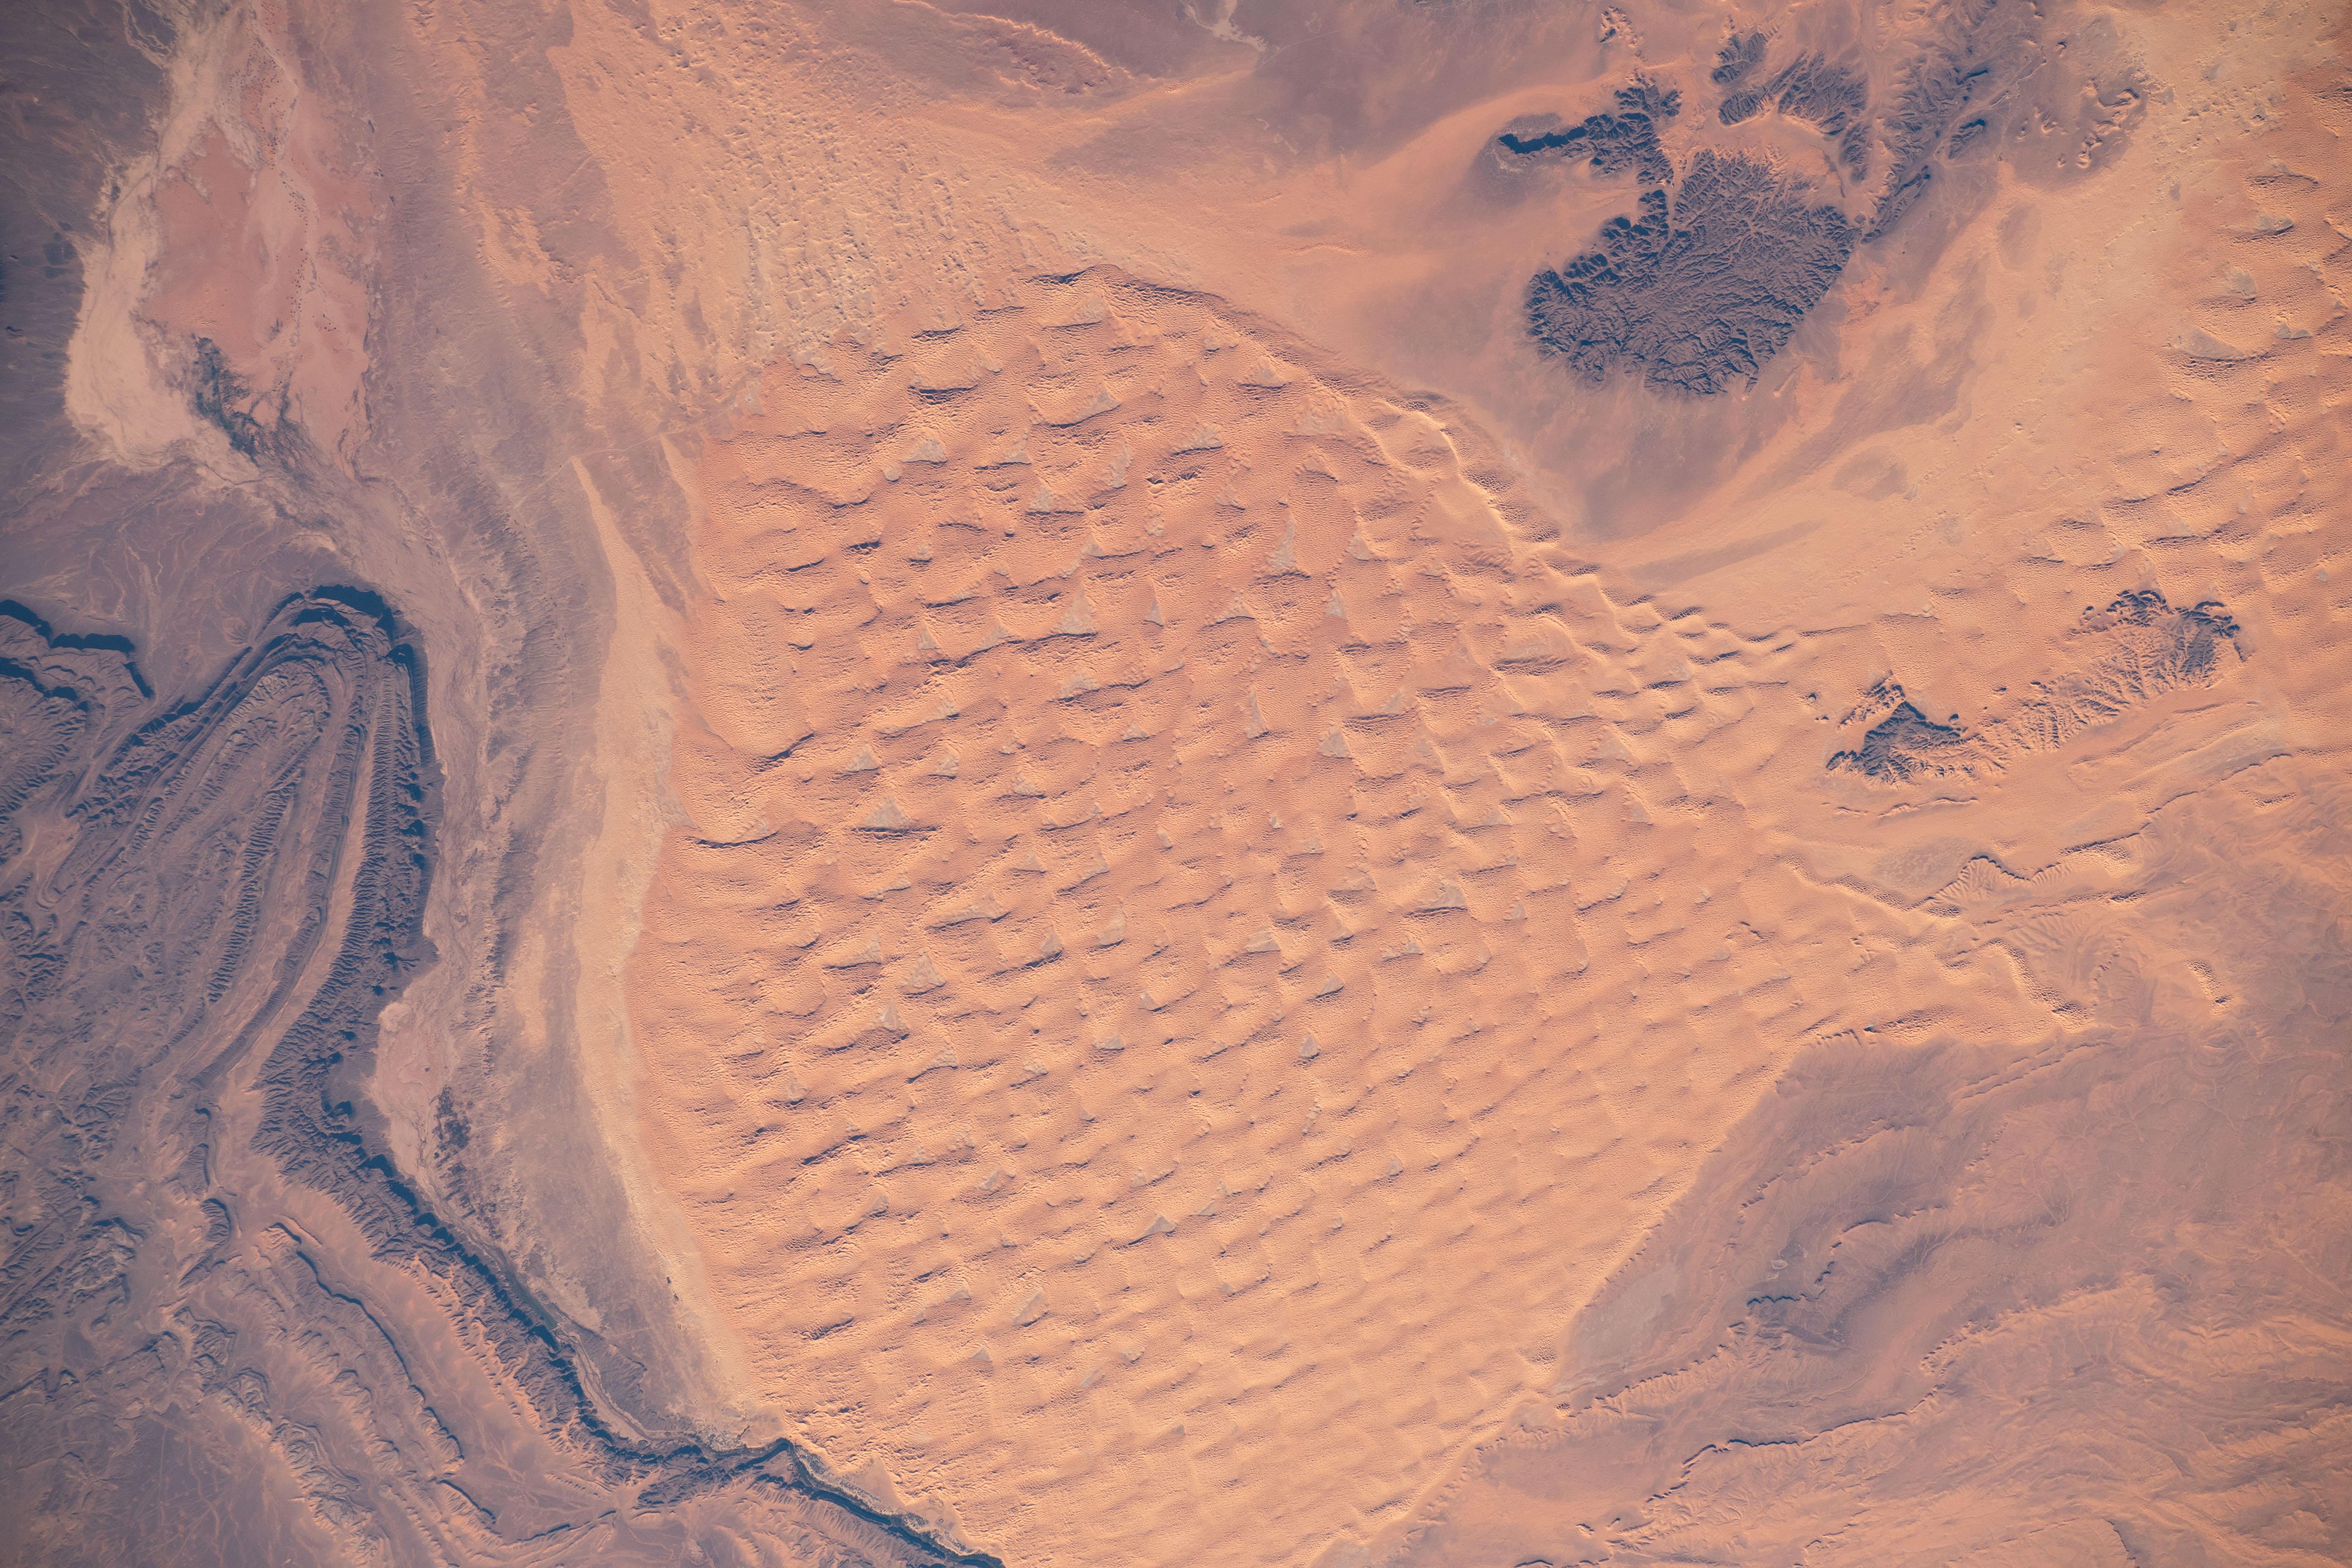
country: ALGERIA
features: BECHAR
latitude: 31.1
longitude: -1.8
